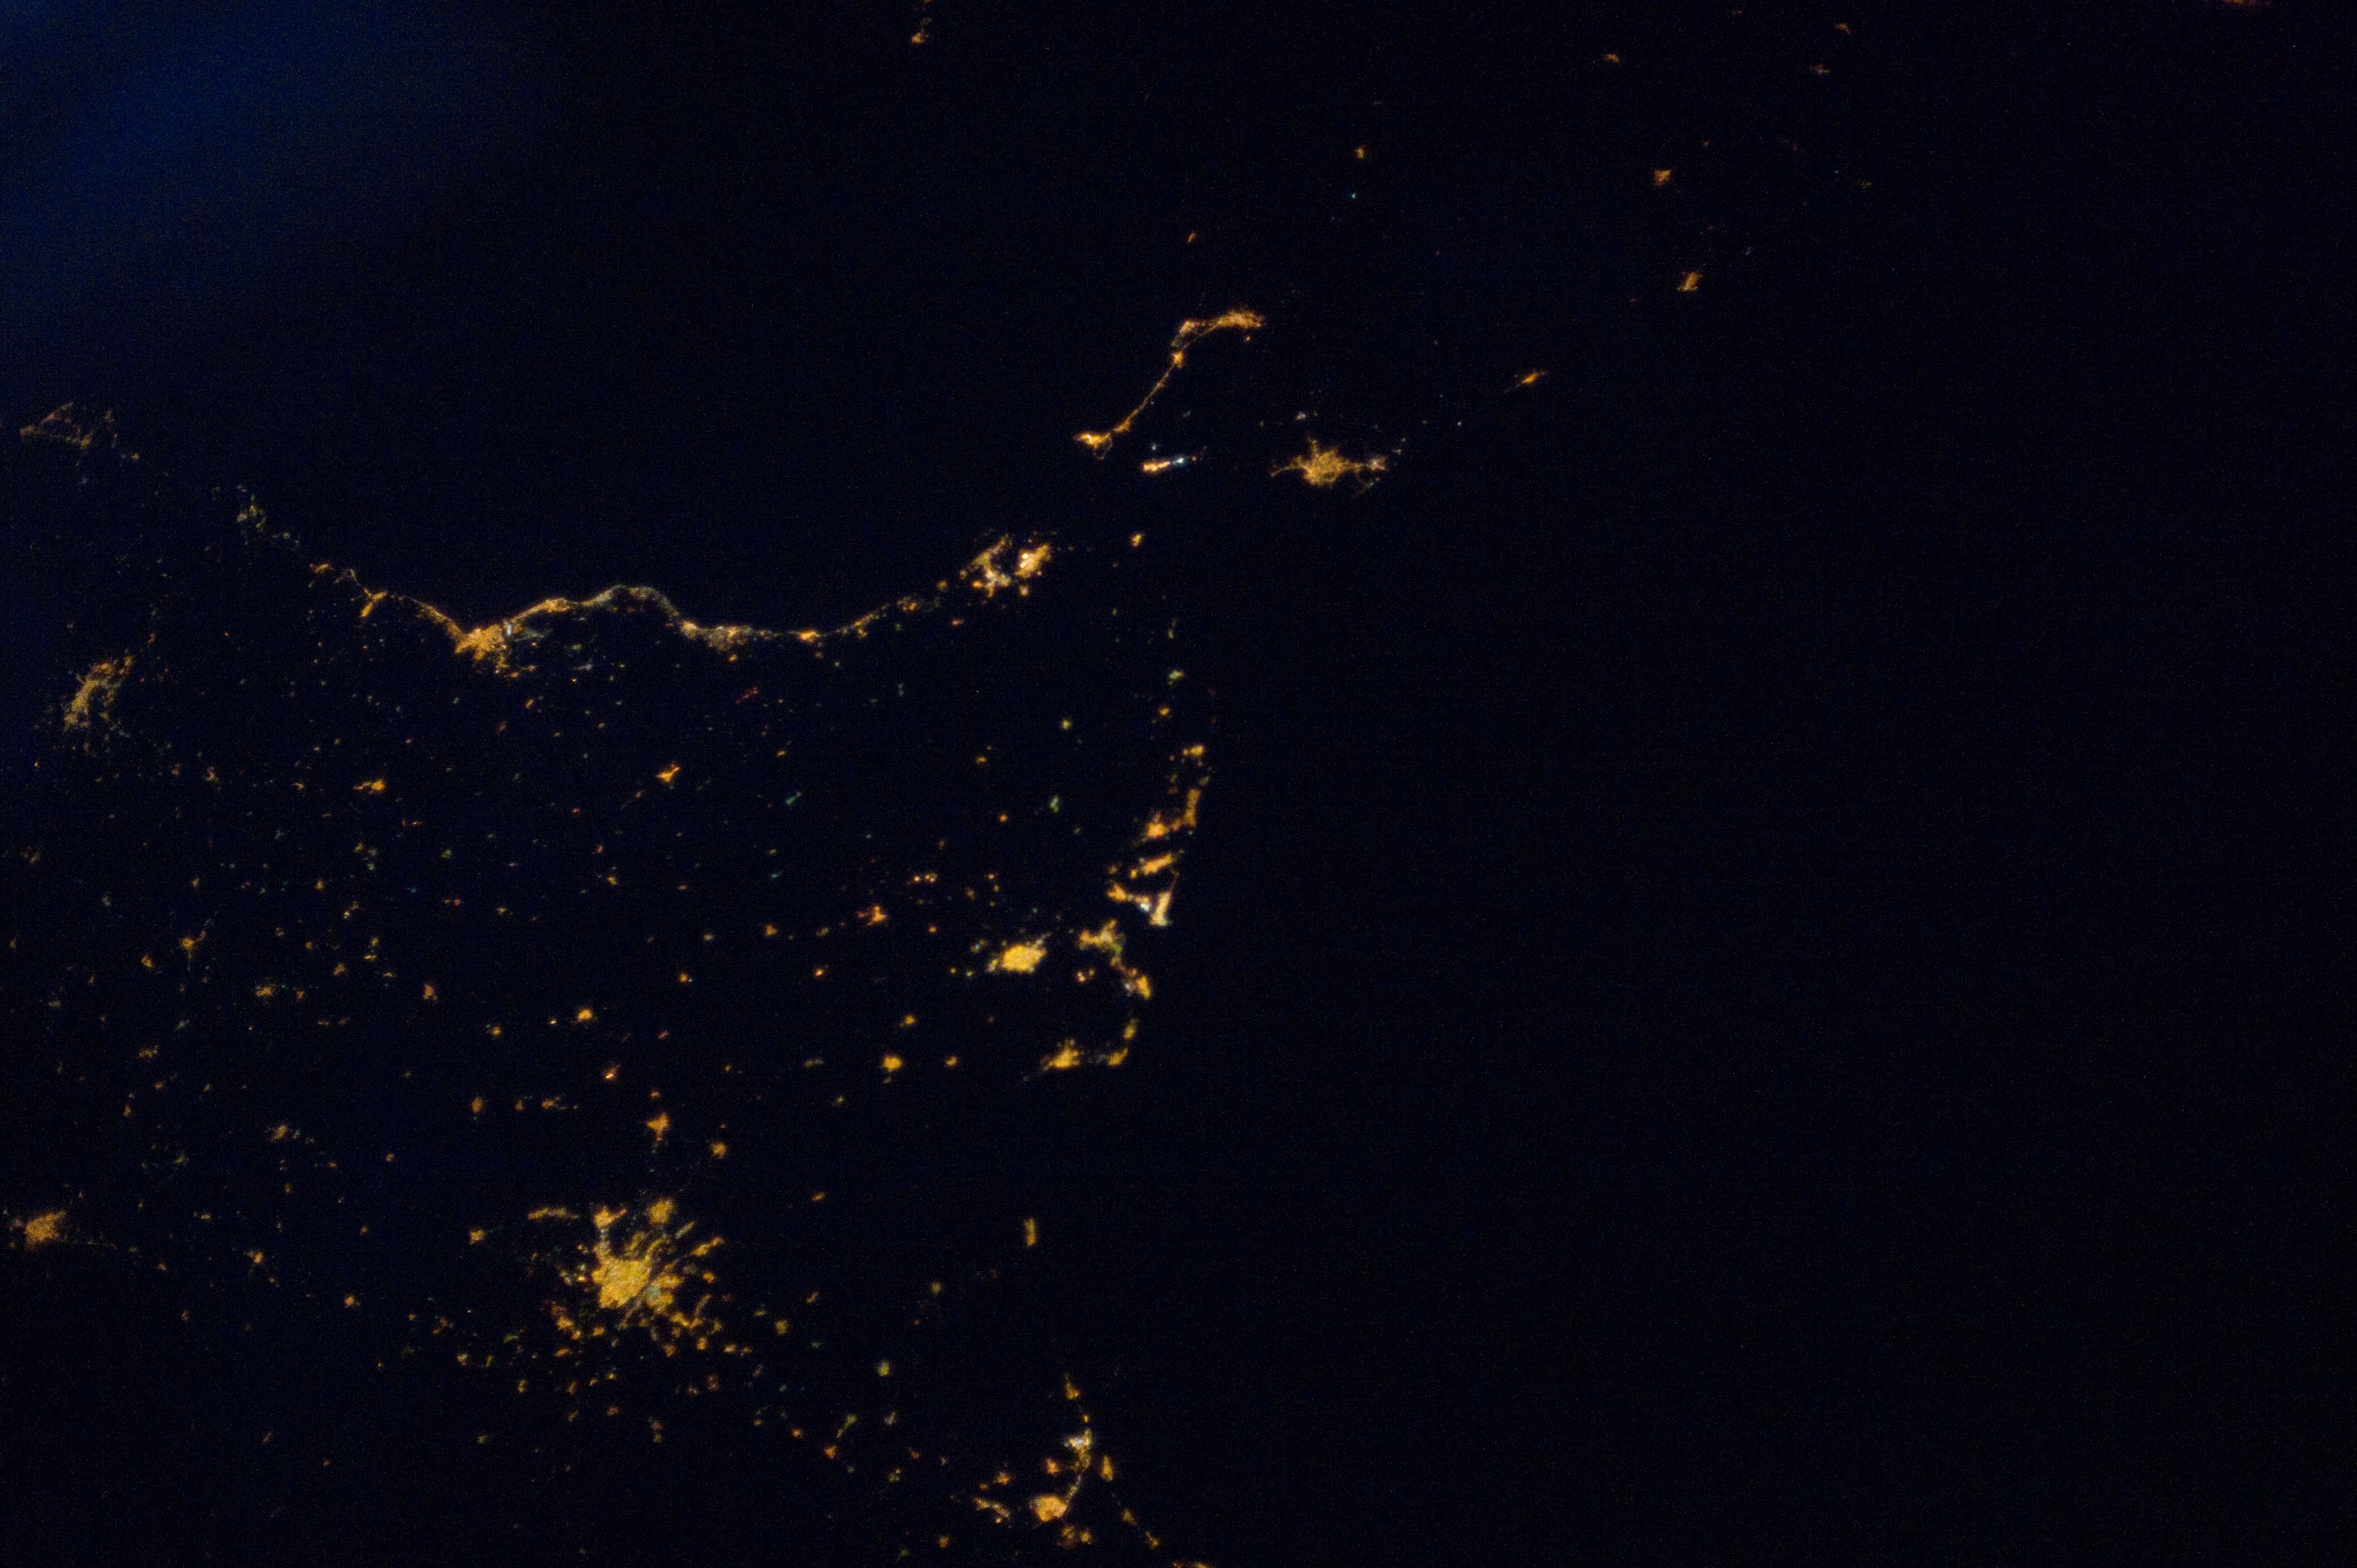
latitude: 36.1
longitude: -5.4
